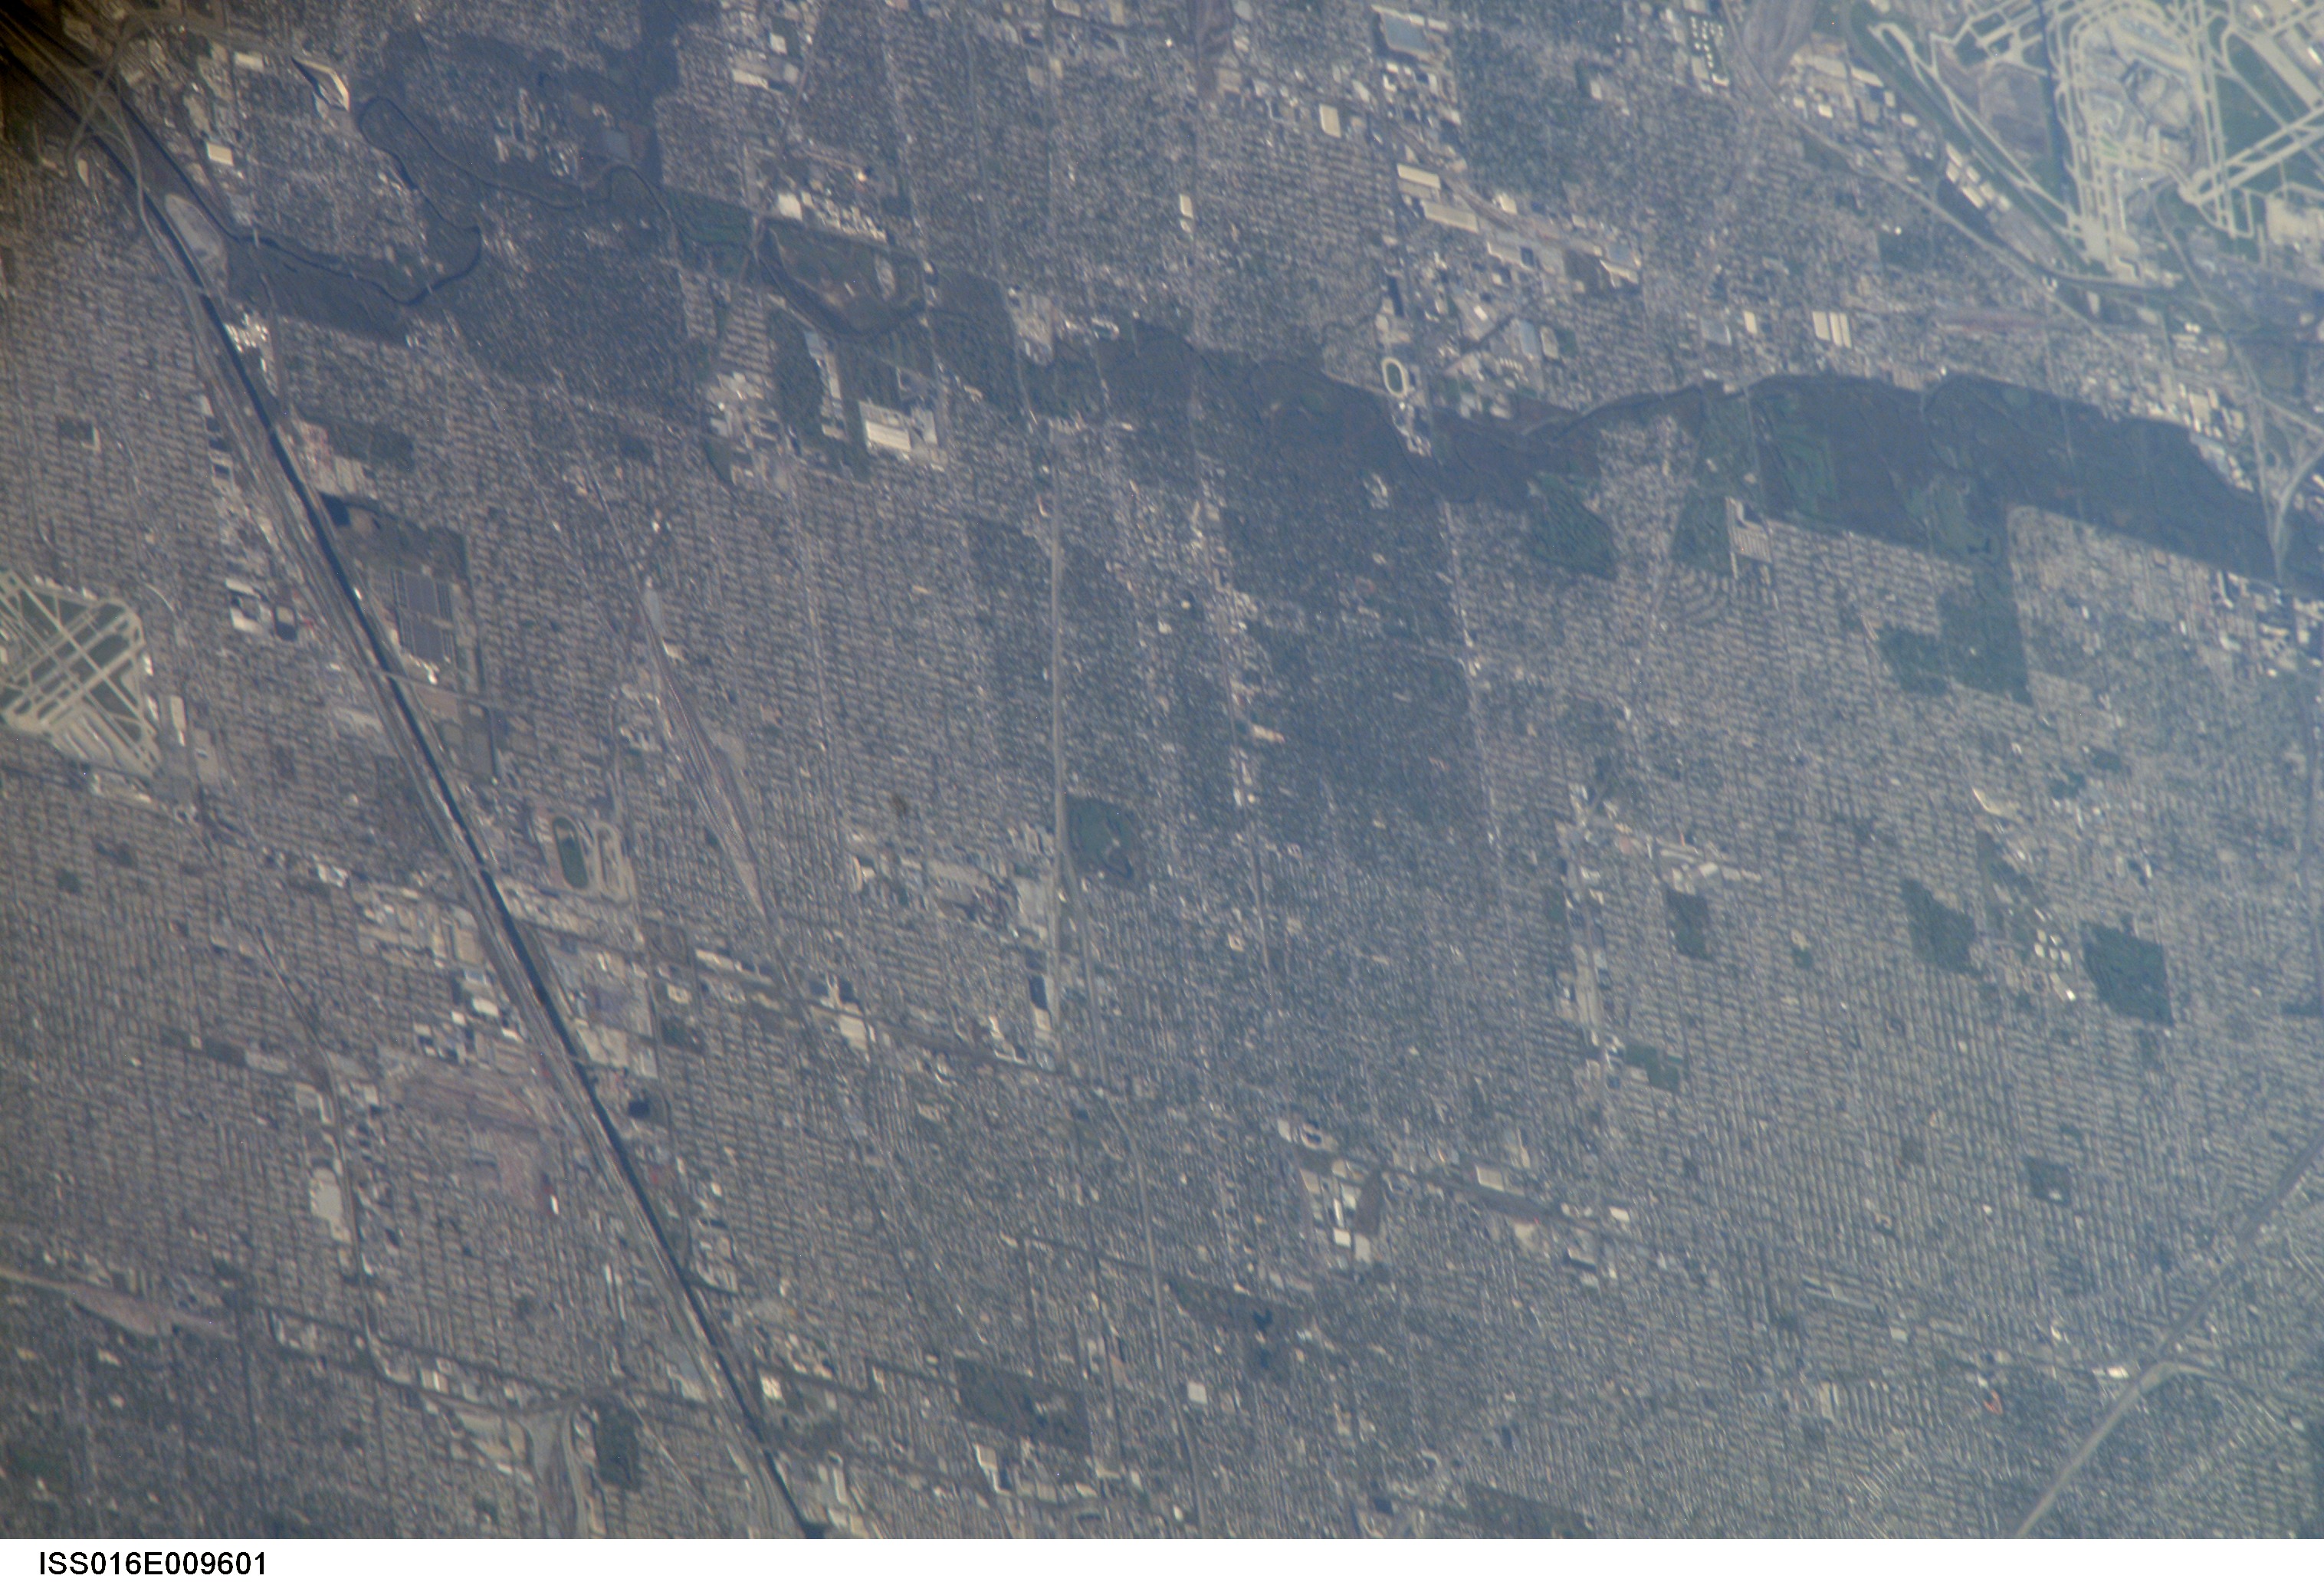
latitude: 41.9
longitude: -87.8
